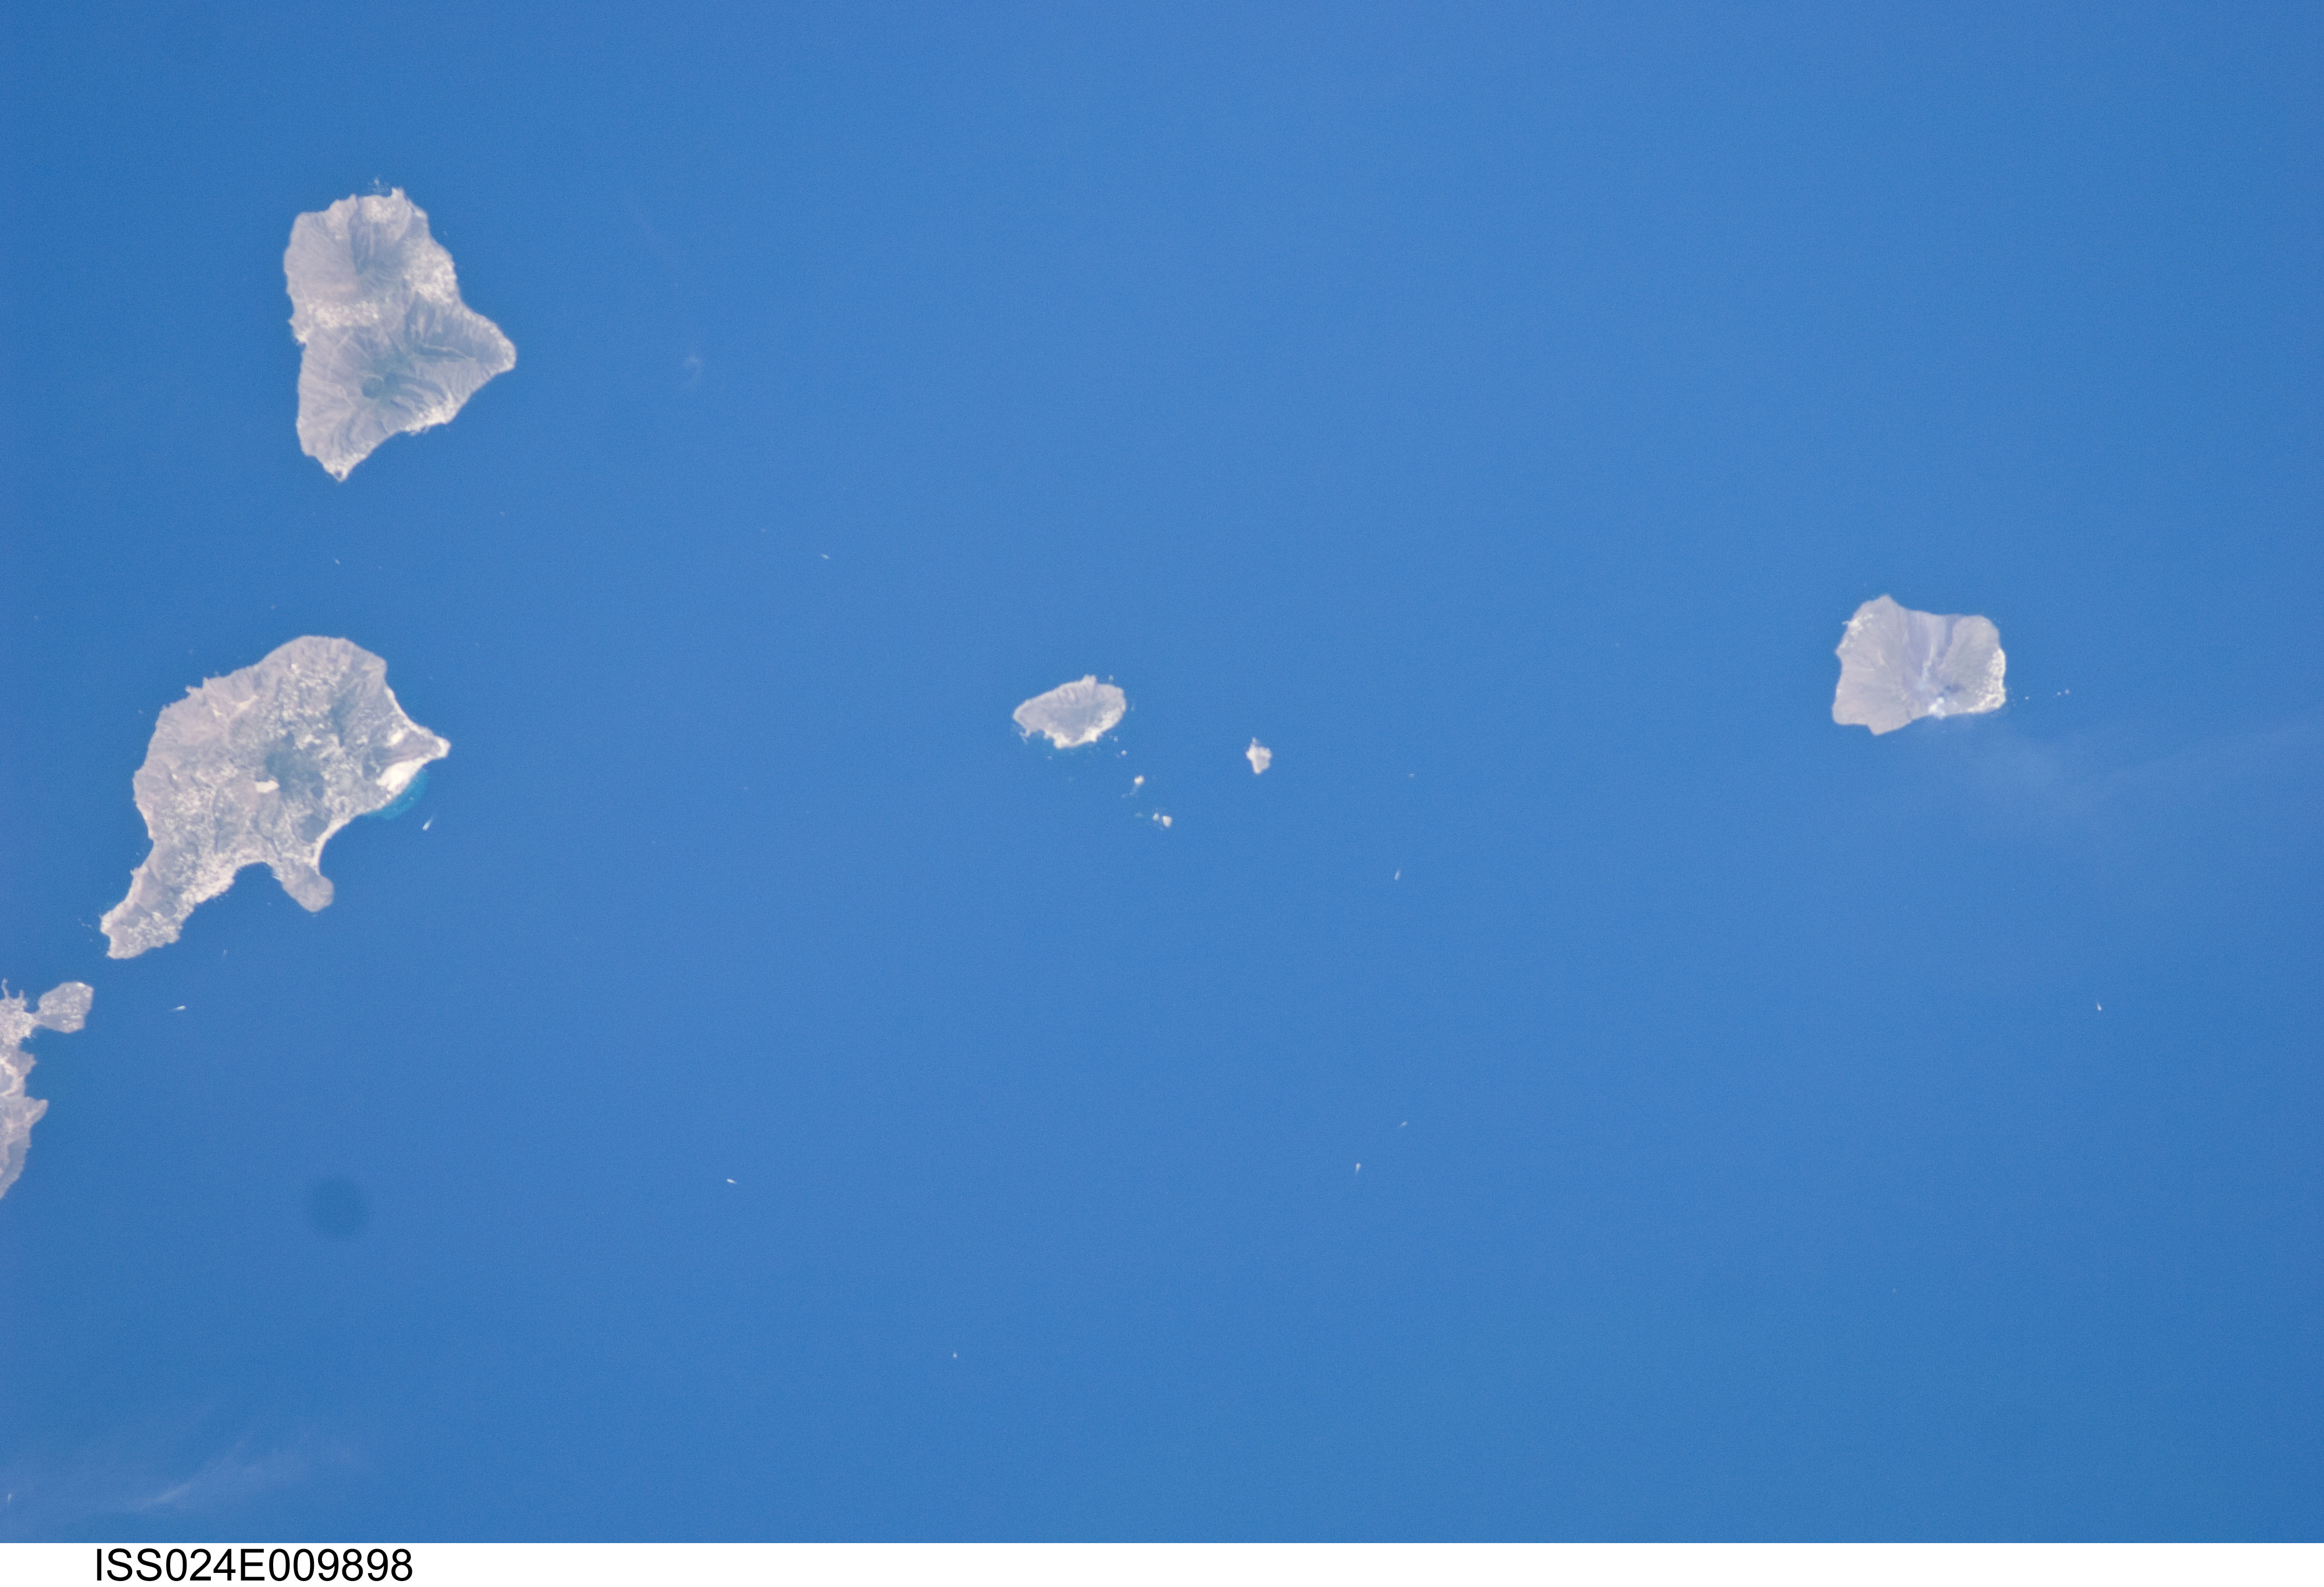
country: SICILY
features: AEOLIAN ISLANDS, TYRRHENIAN SEA
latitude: 38.6
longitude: 15.1
